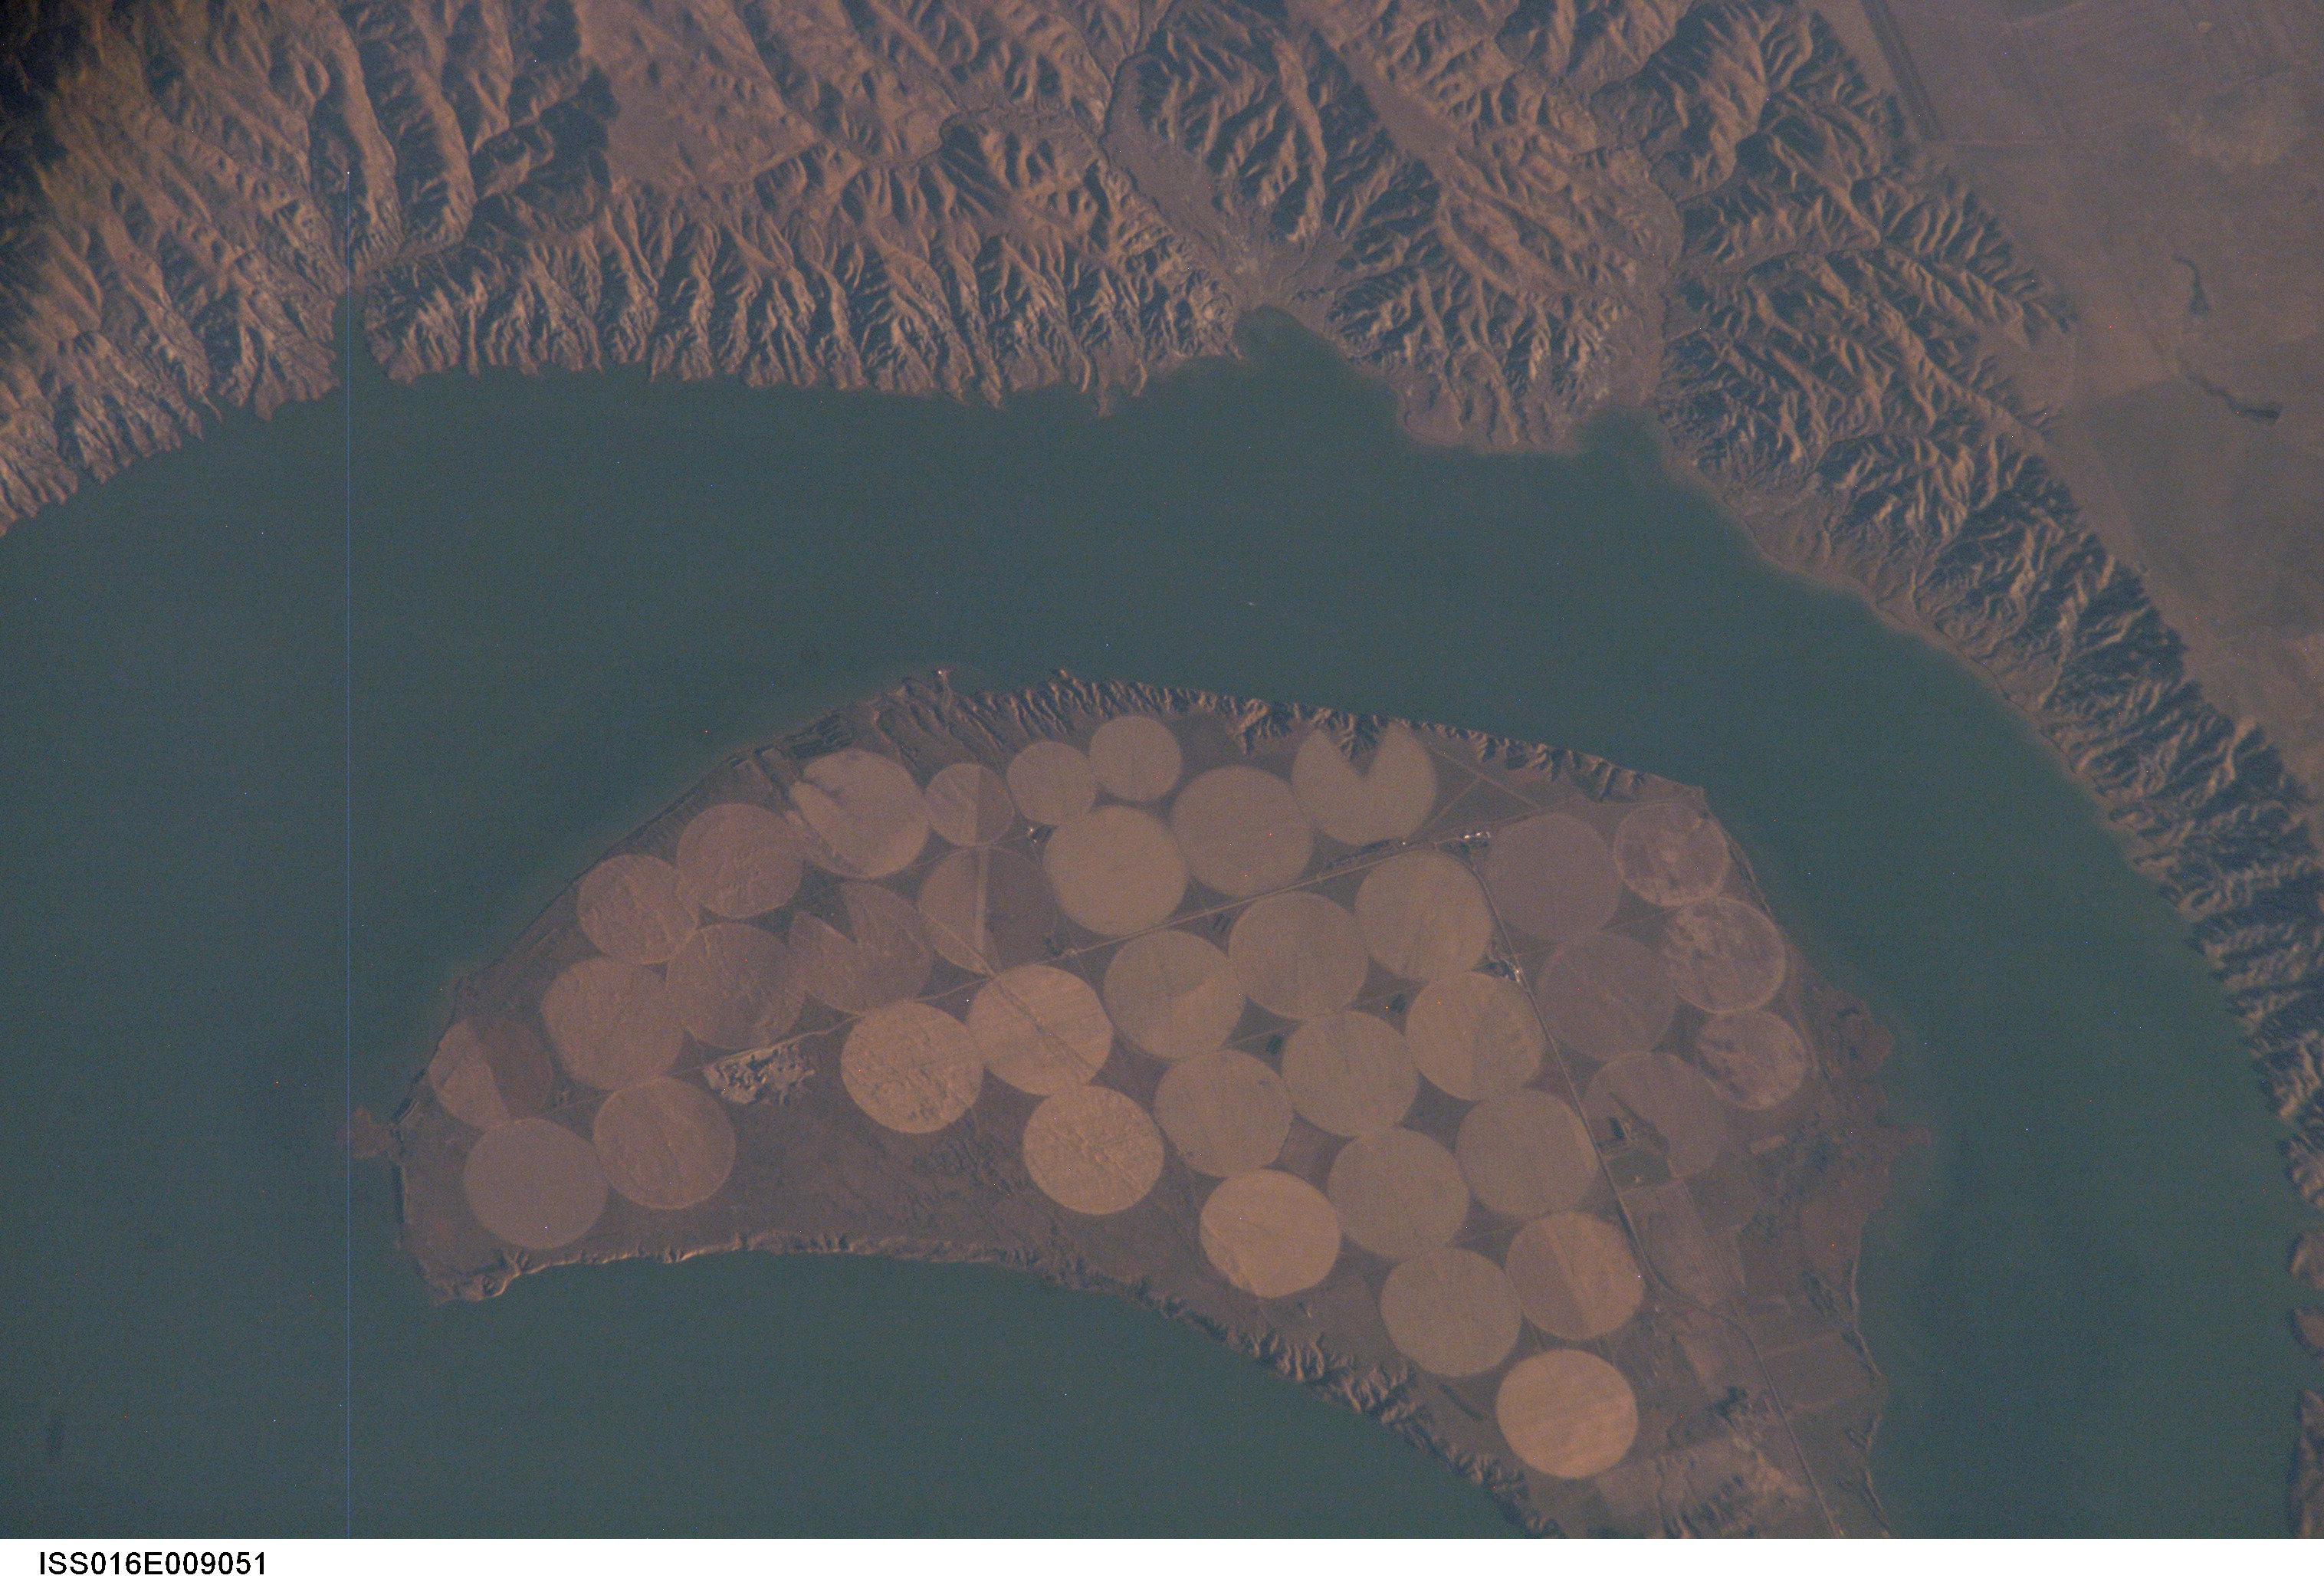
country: USA-SOUTH DAKOTA
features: LAKE SHARPE, AGR., RAVINES
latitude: 44.2
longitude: -99.6
